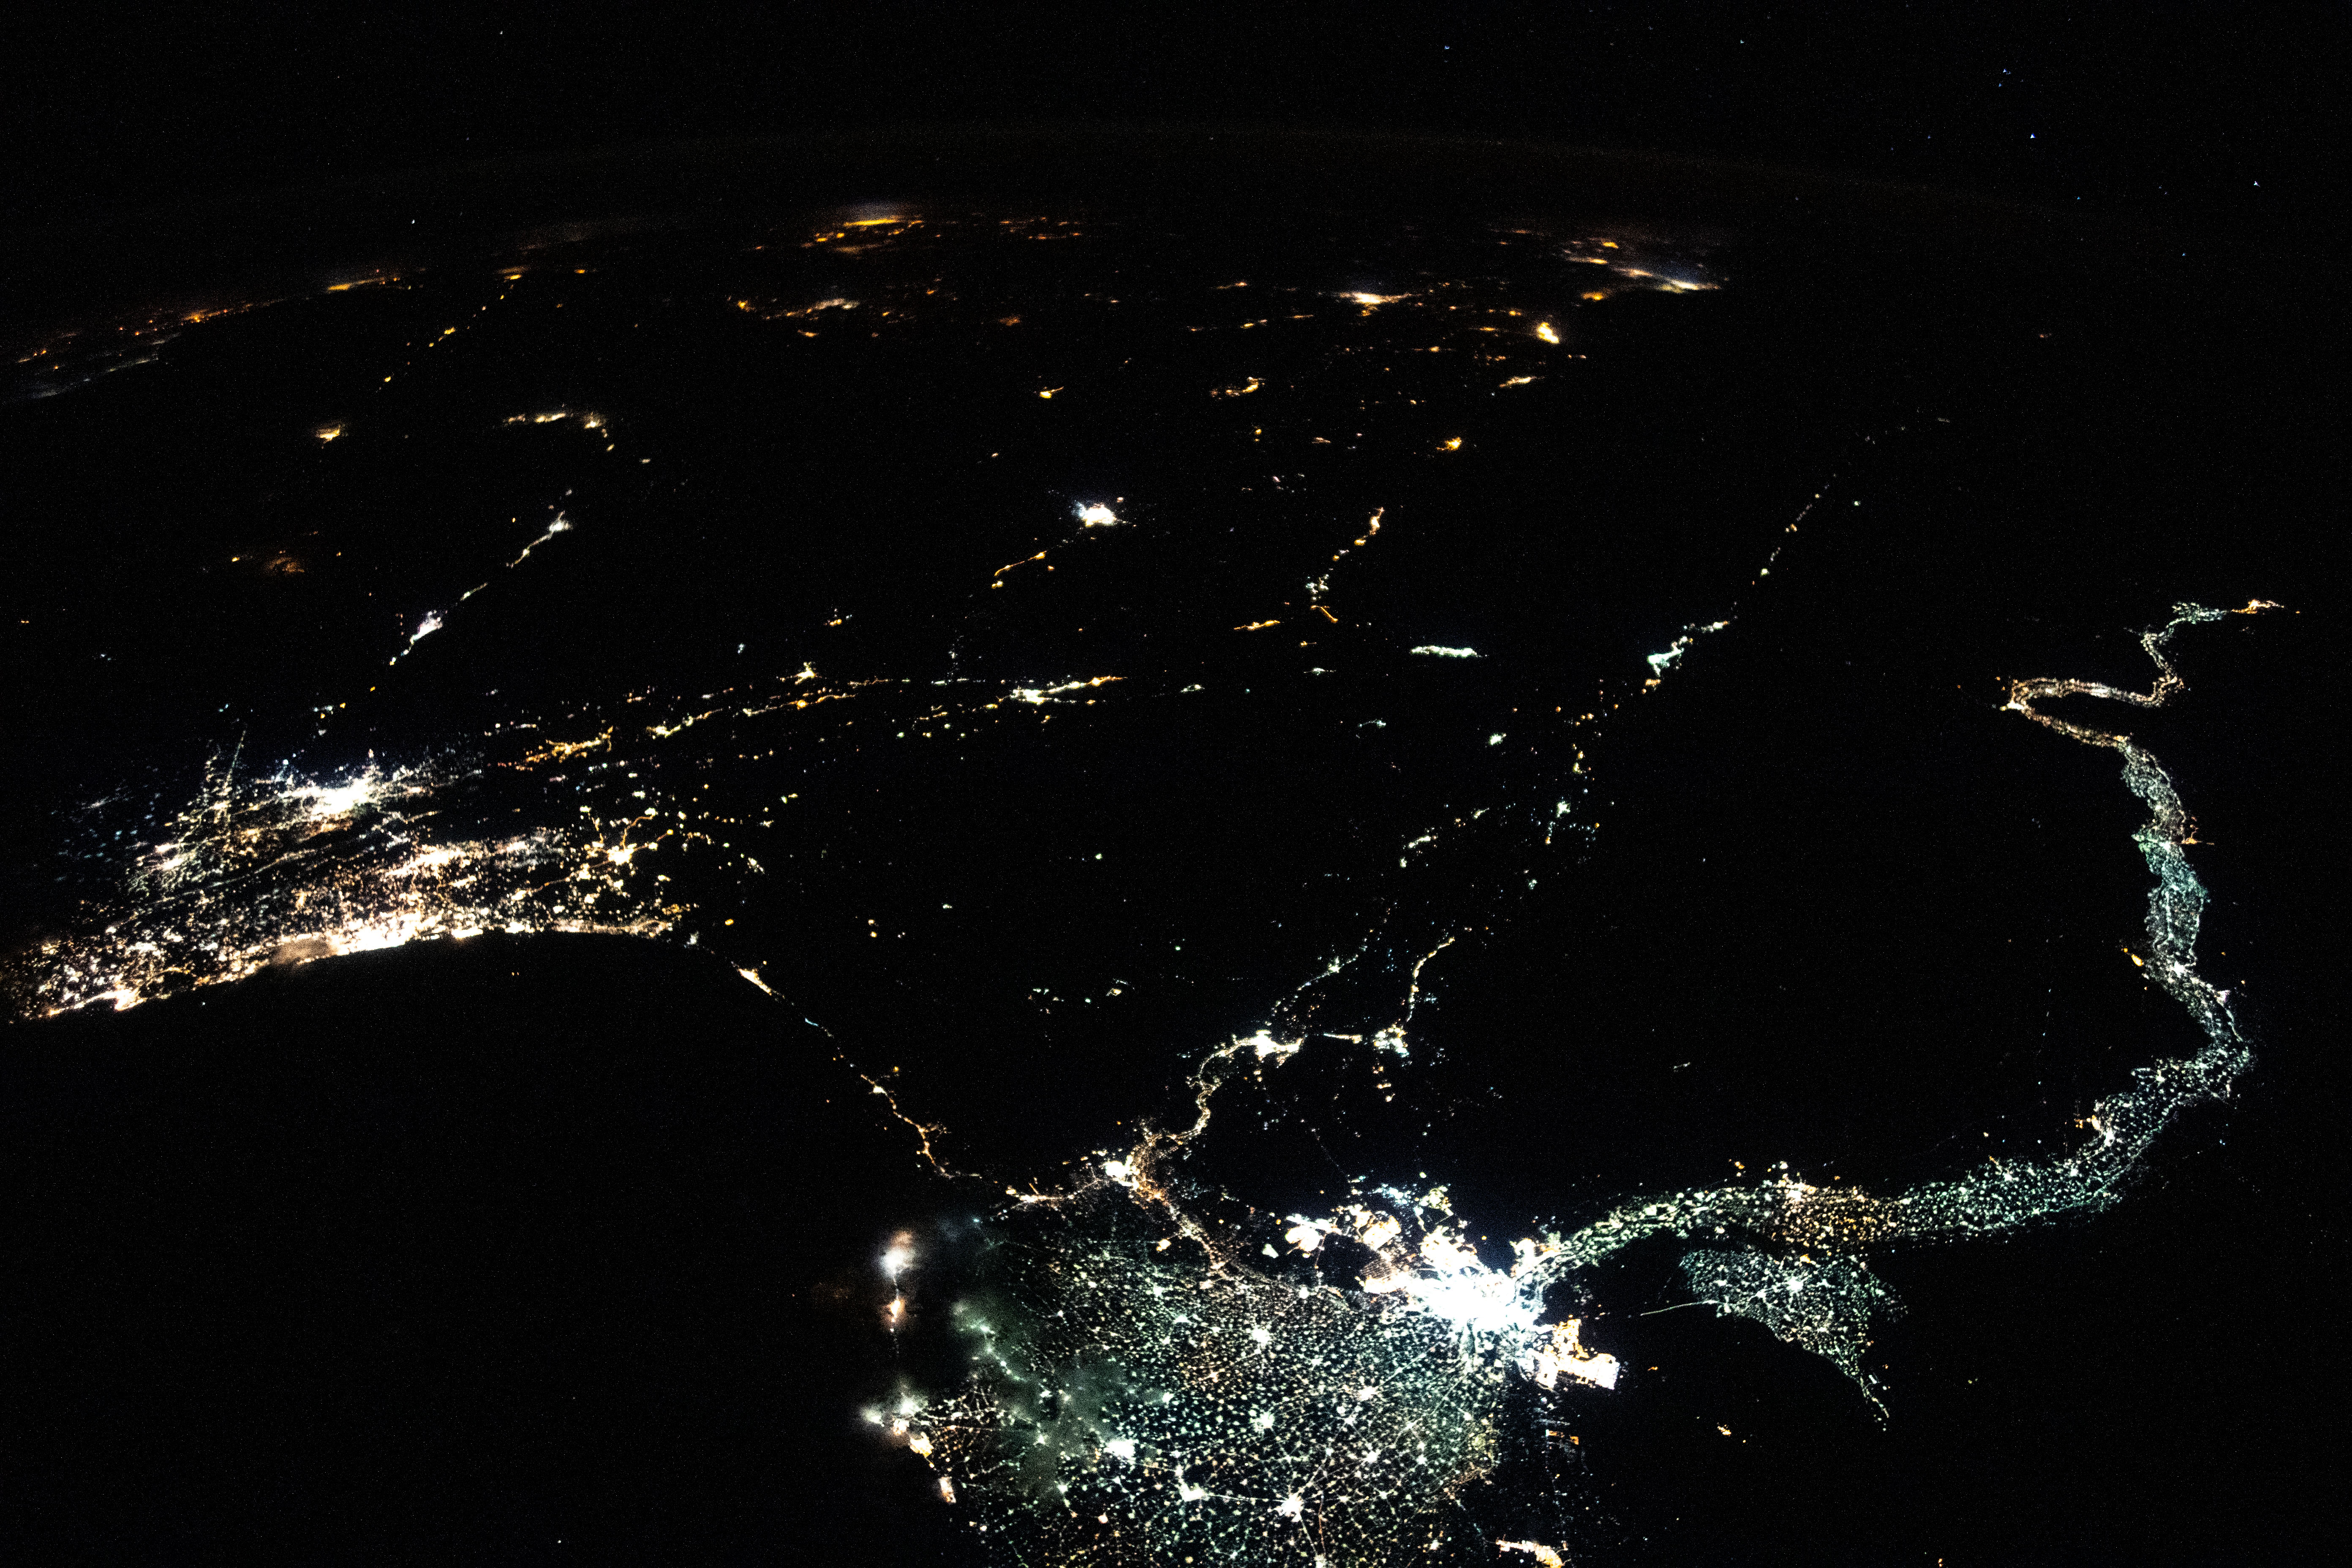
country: EGYPT
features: DARK EARTHOBS, NILE DELTA
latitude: 28.0
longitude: 34.0
